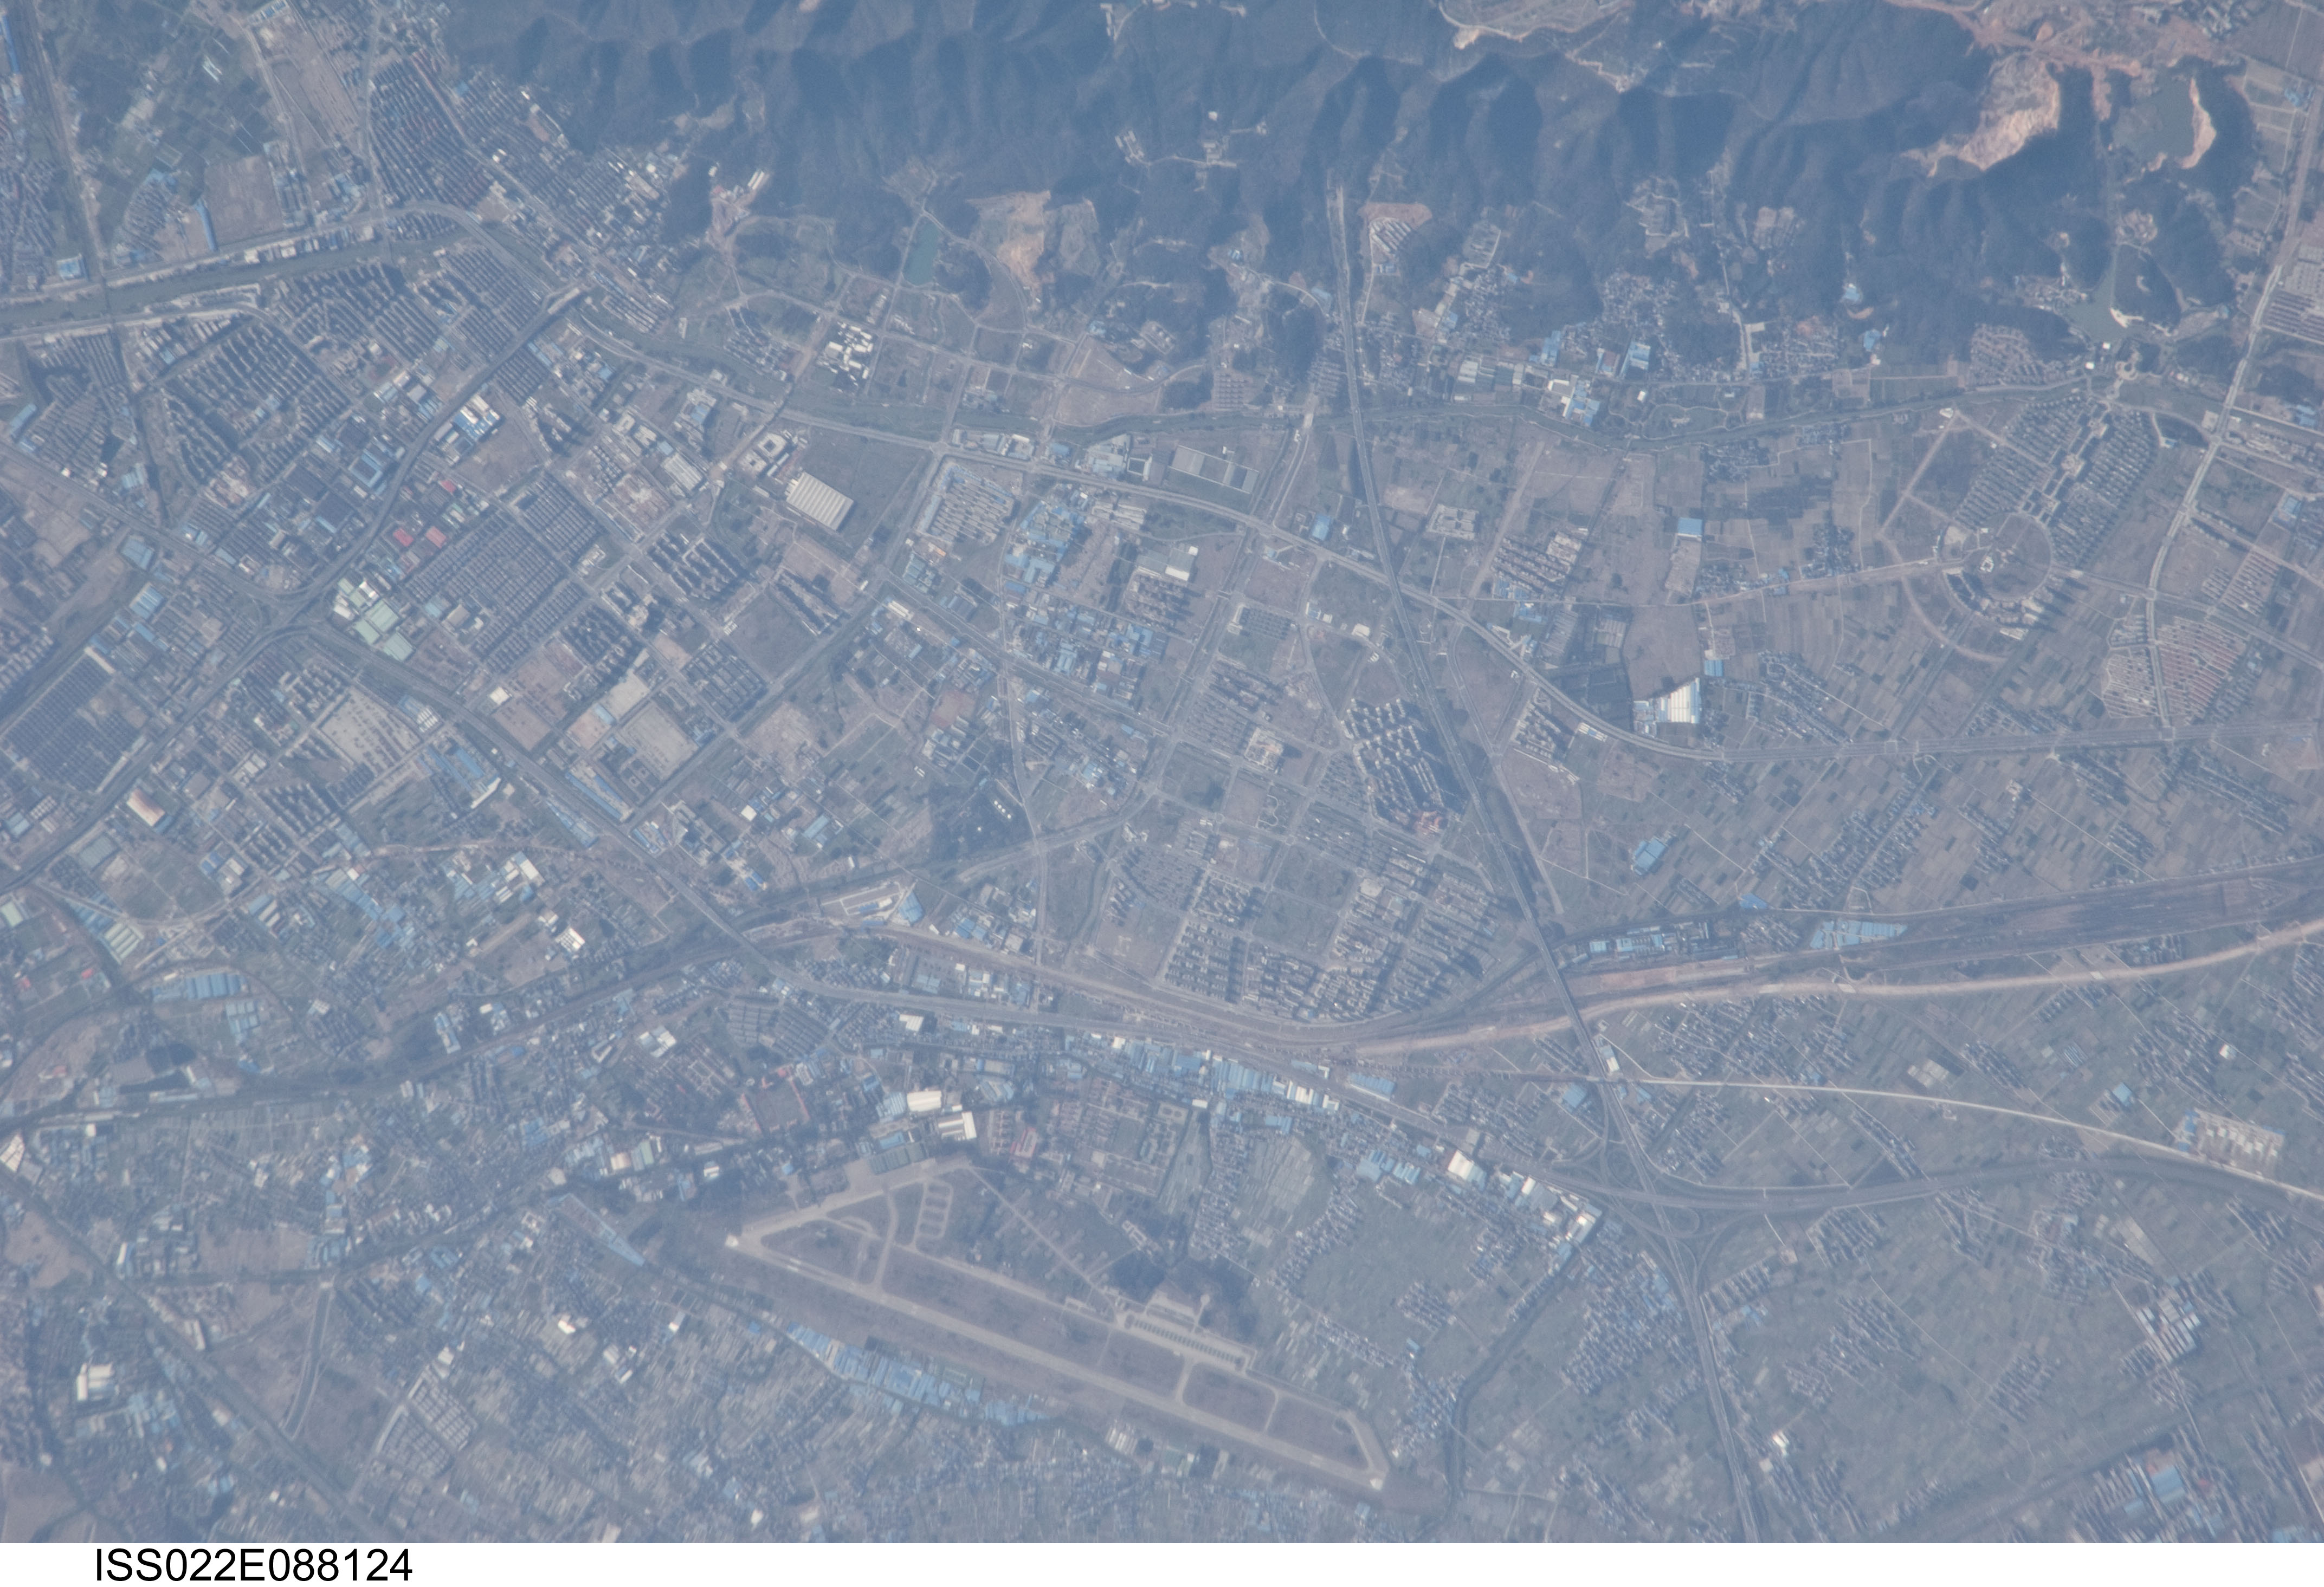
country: CHINA
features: CY.
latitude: 30.4
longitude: 120.2
